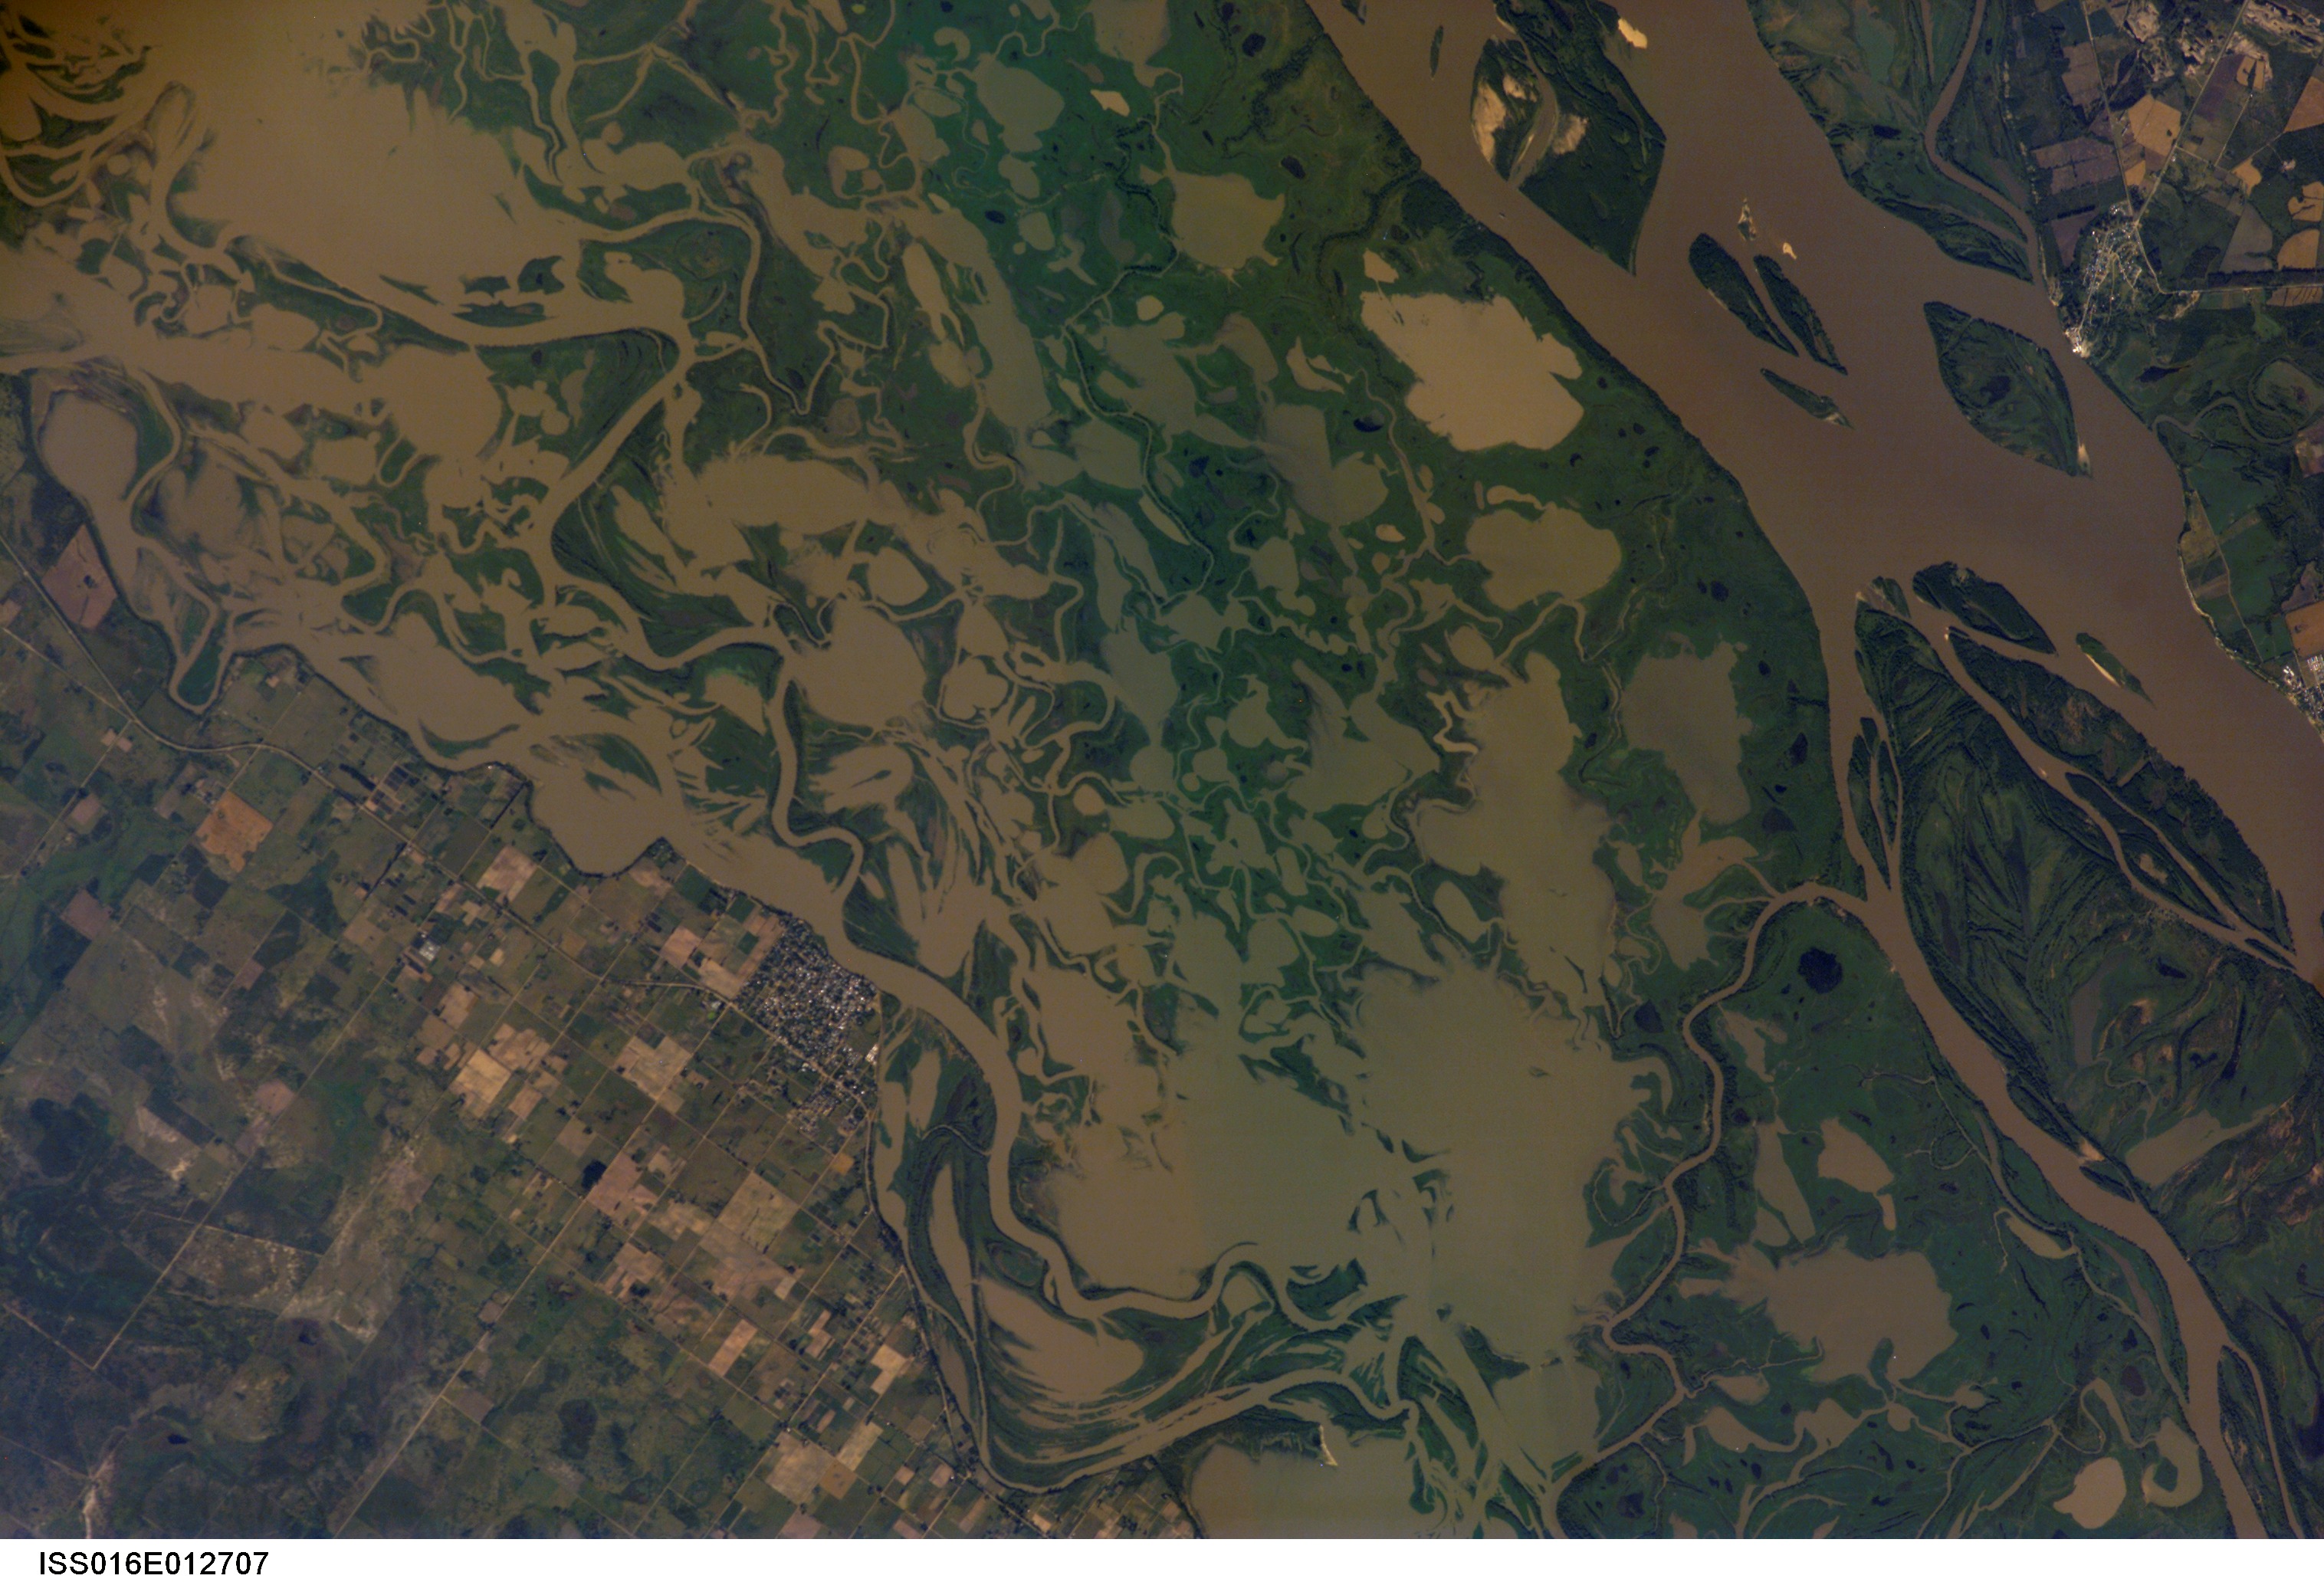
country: ARGENTINA
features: PARANA RIVER, HELVECIA, AGR.
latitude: -31.1
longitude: -60.0
